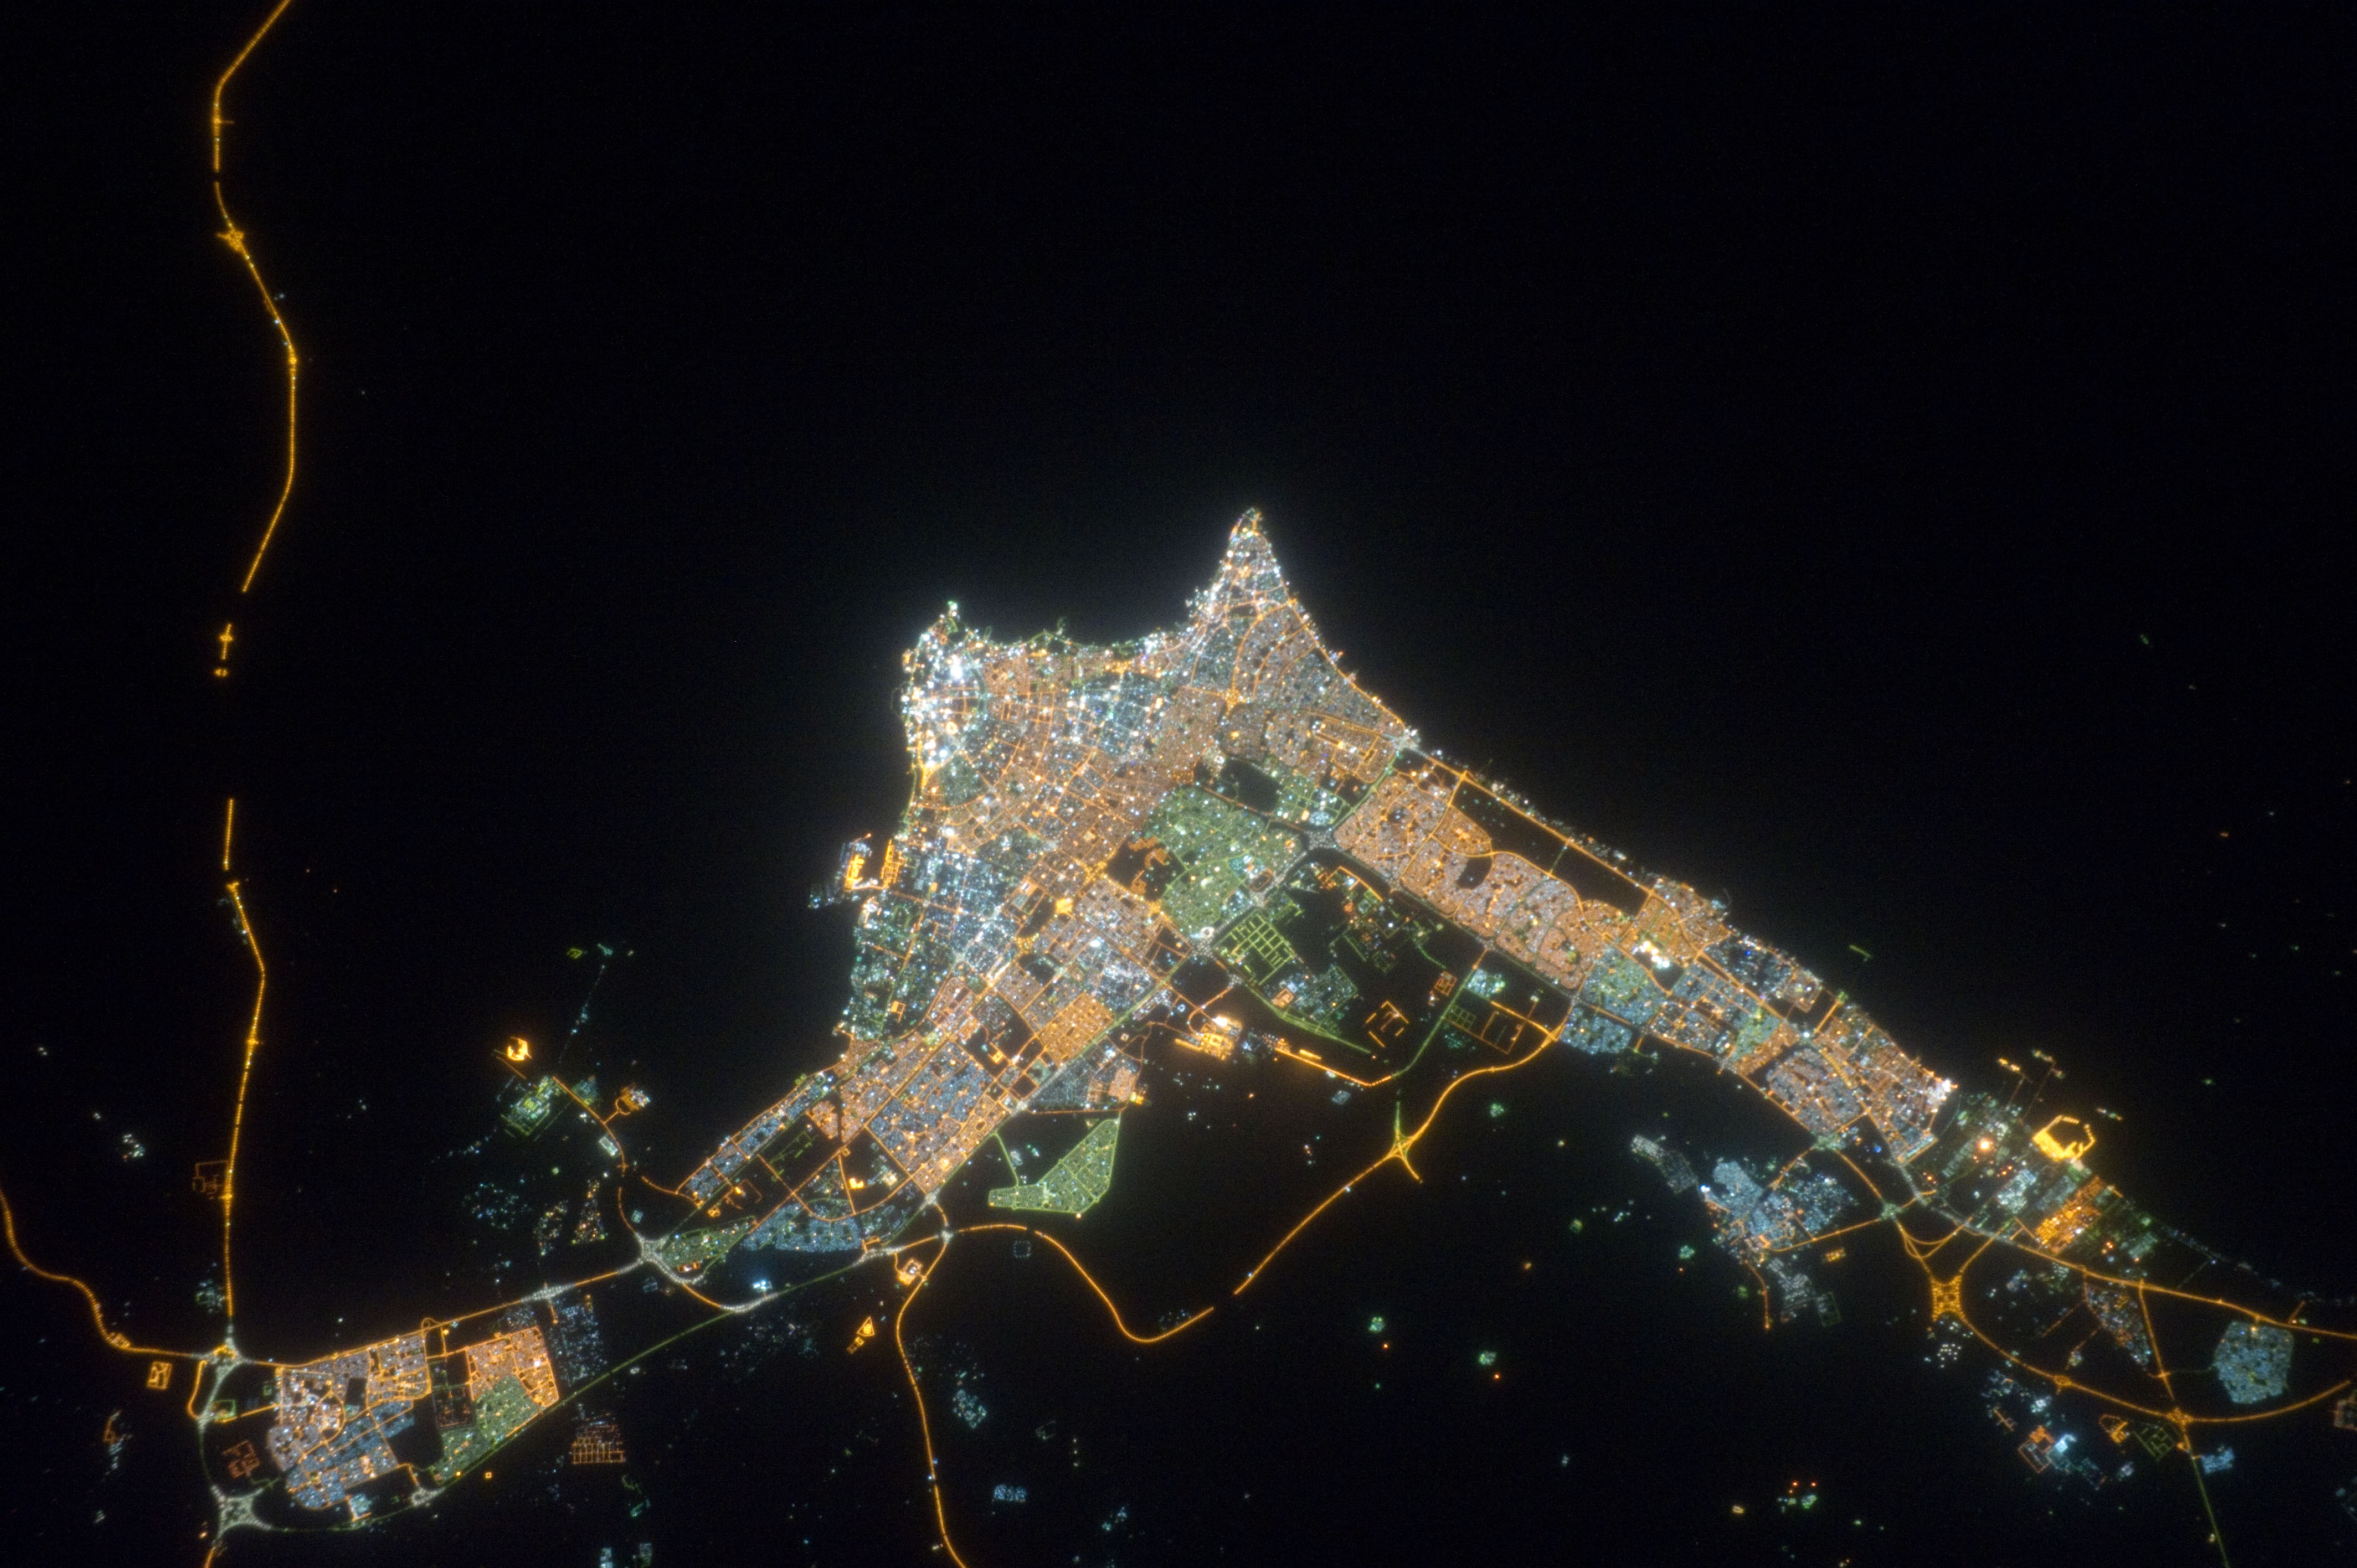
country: KUWAIT
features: KUWAIT CITY AT NIGHT, ROADS, SHIP PORTS
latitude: 29.3
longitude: 48.0
